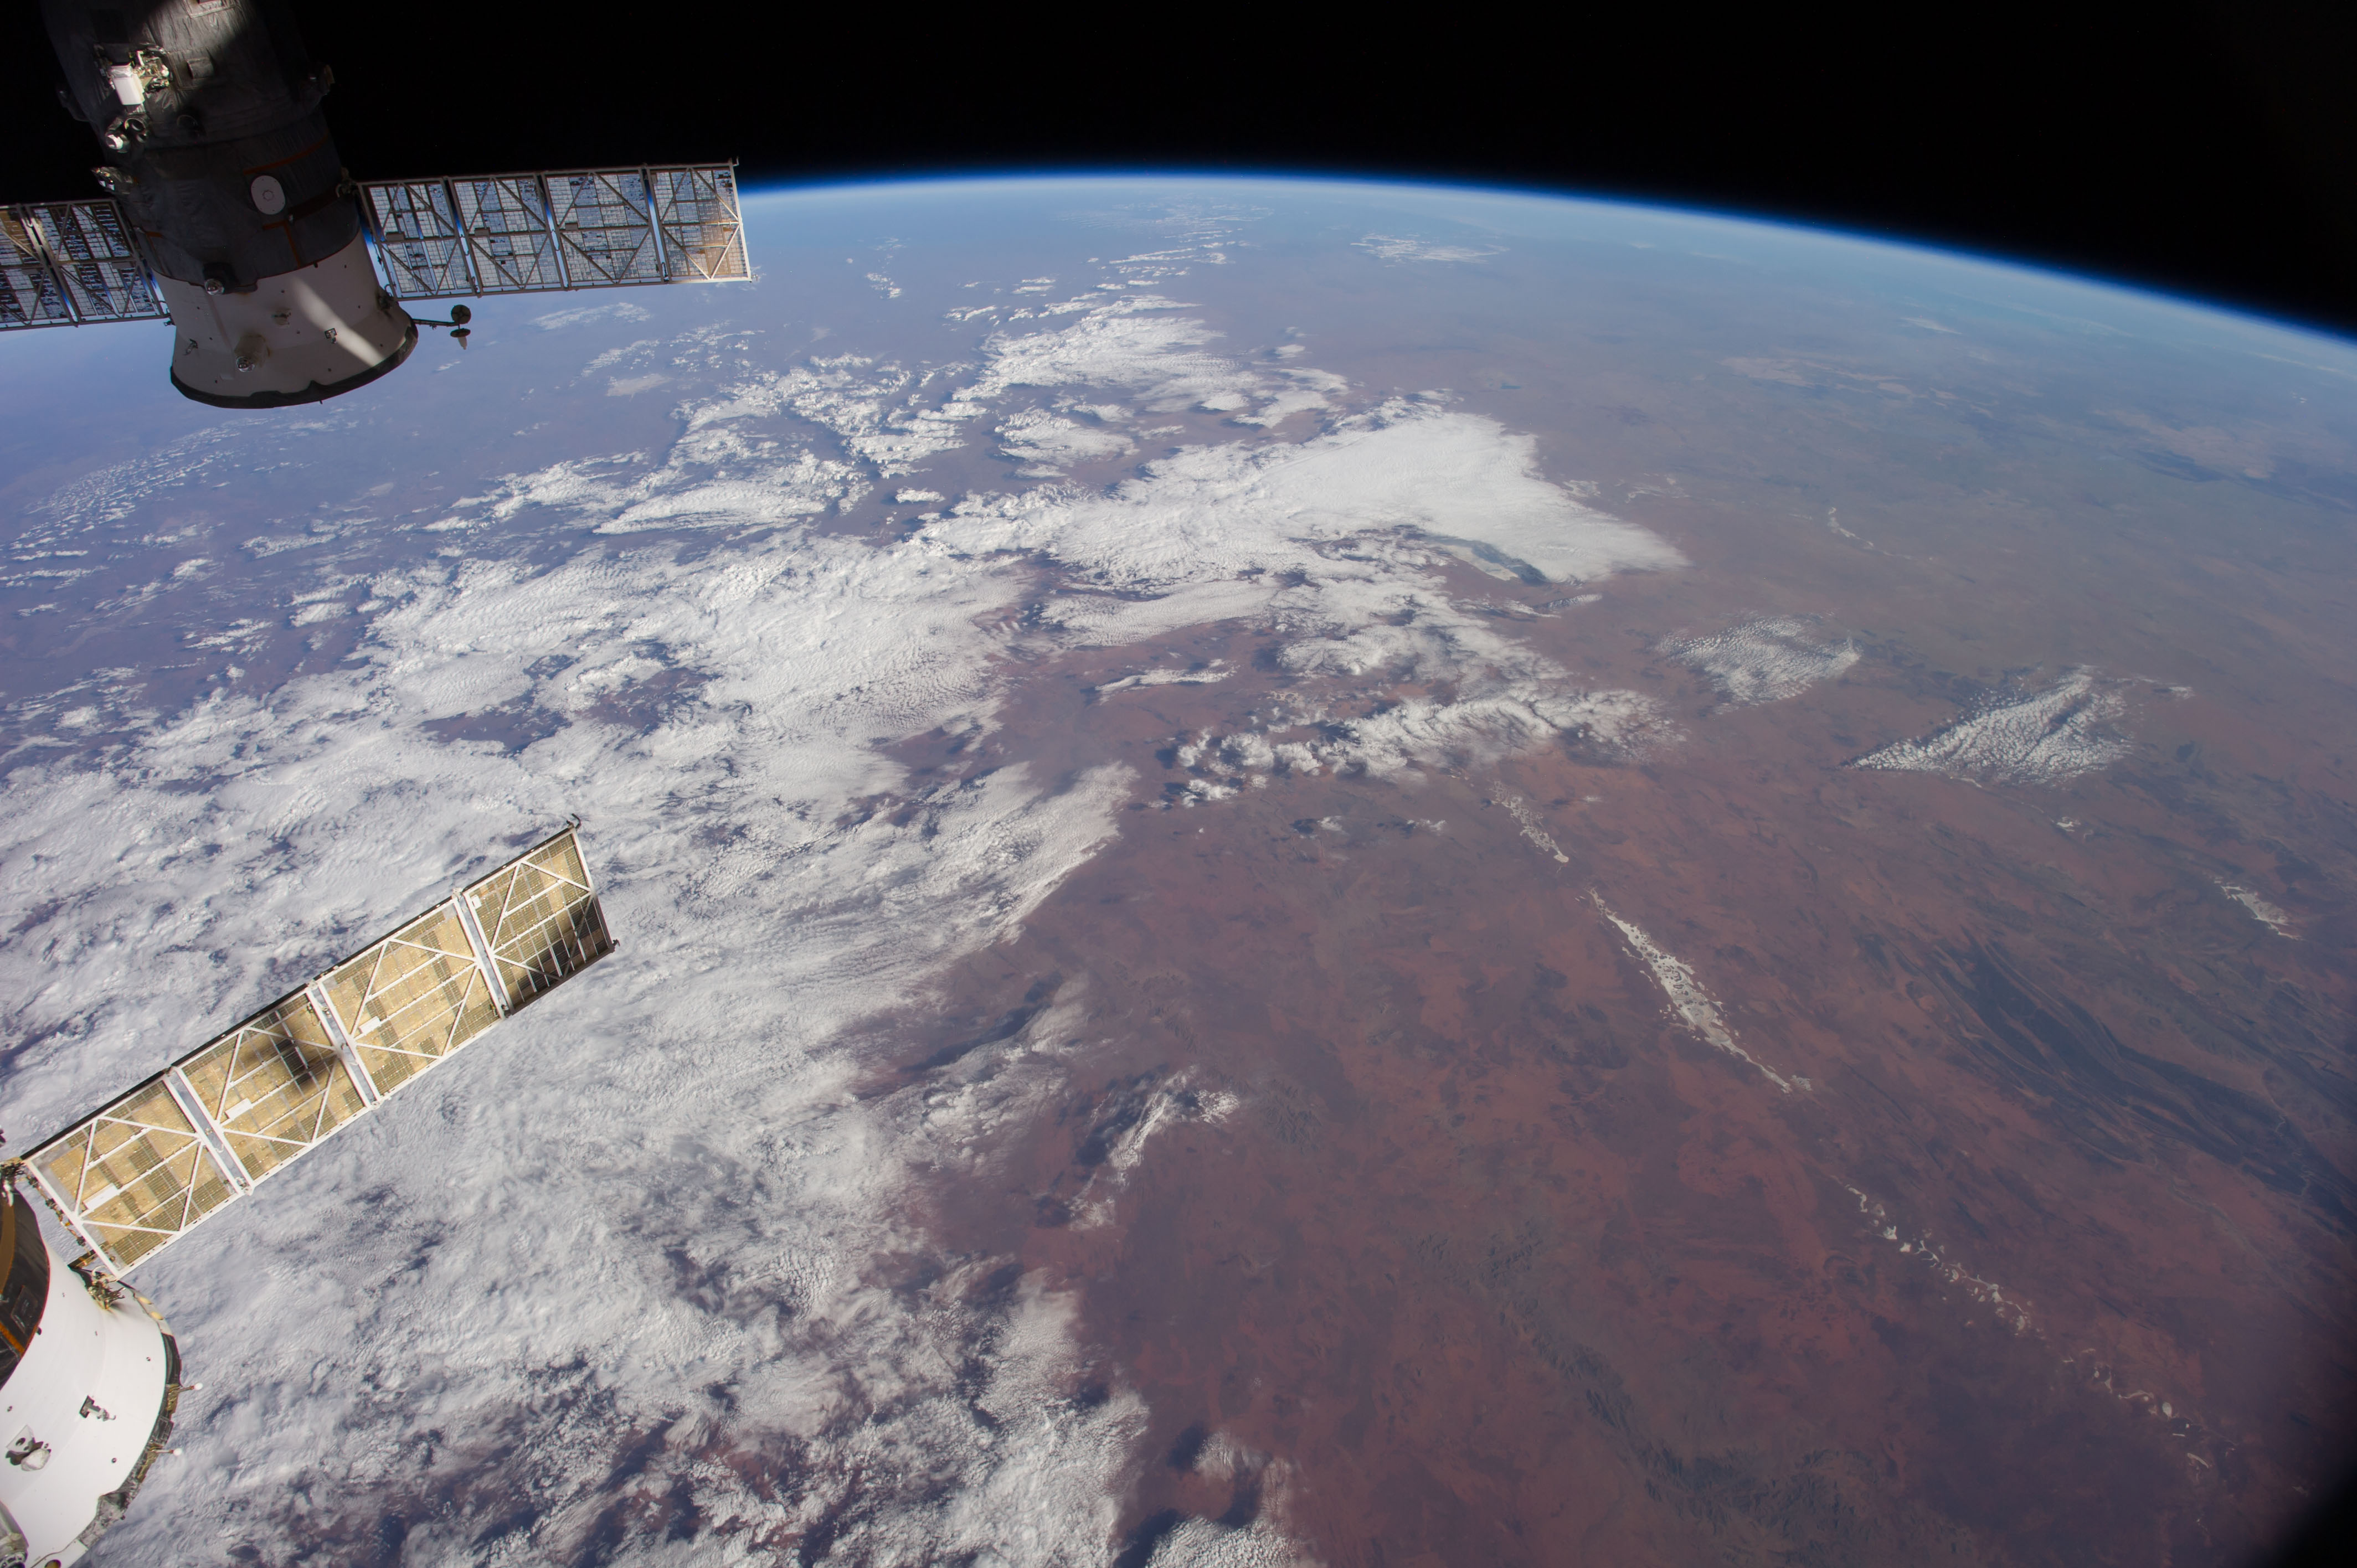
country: AUSTRALIA-WA
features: L. AMADEUS, L. MACKAY, L. GREGORY, GIBSON DES., GREAT SANDY DES., MACDONNELL RA., ATMOPSHERIC LIMB
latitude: -25.5
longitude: 128.5
